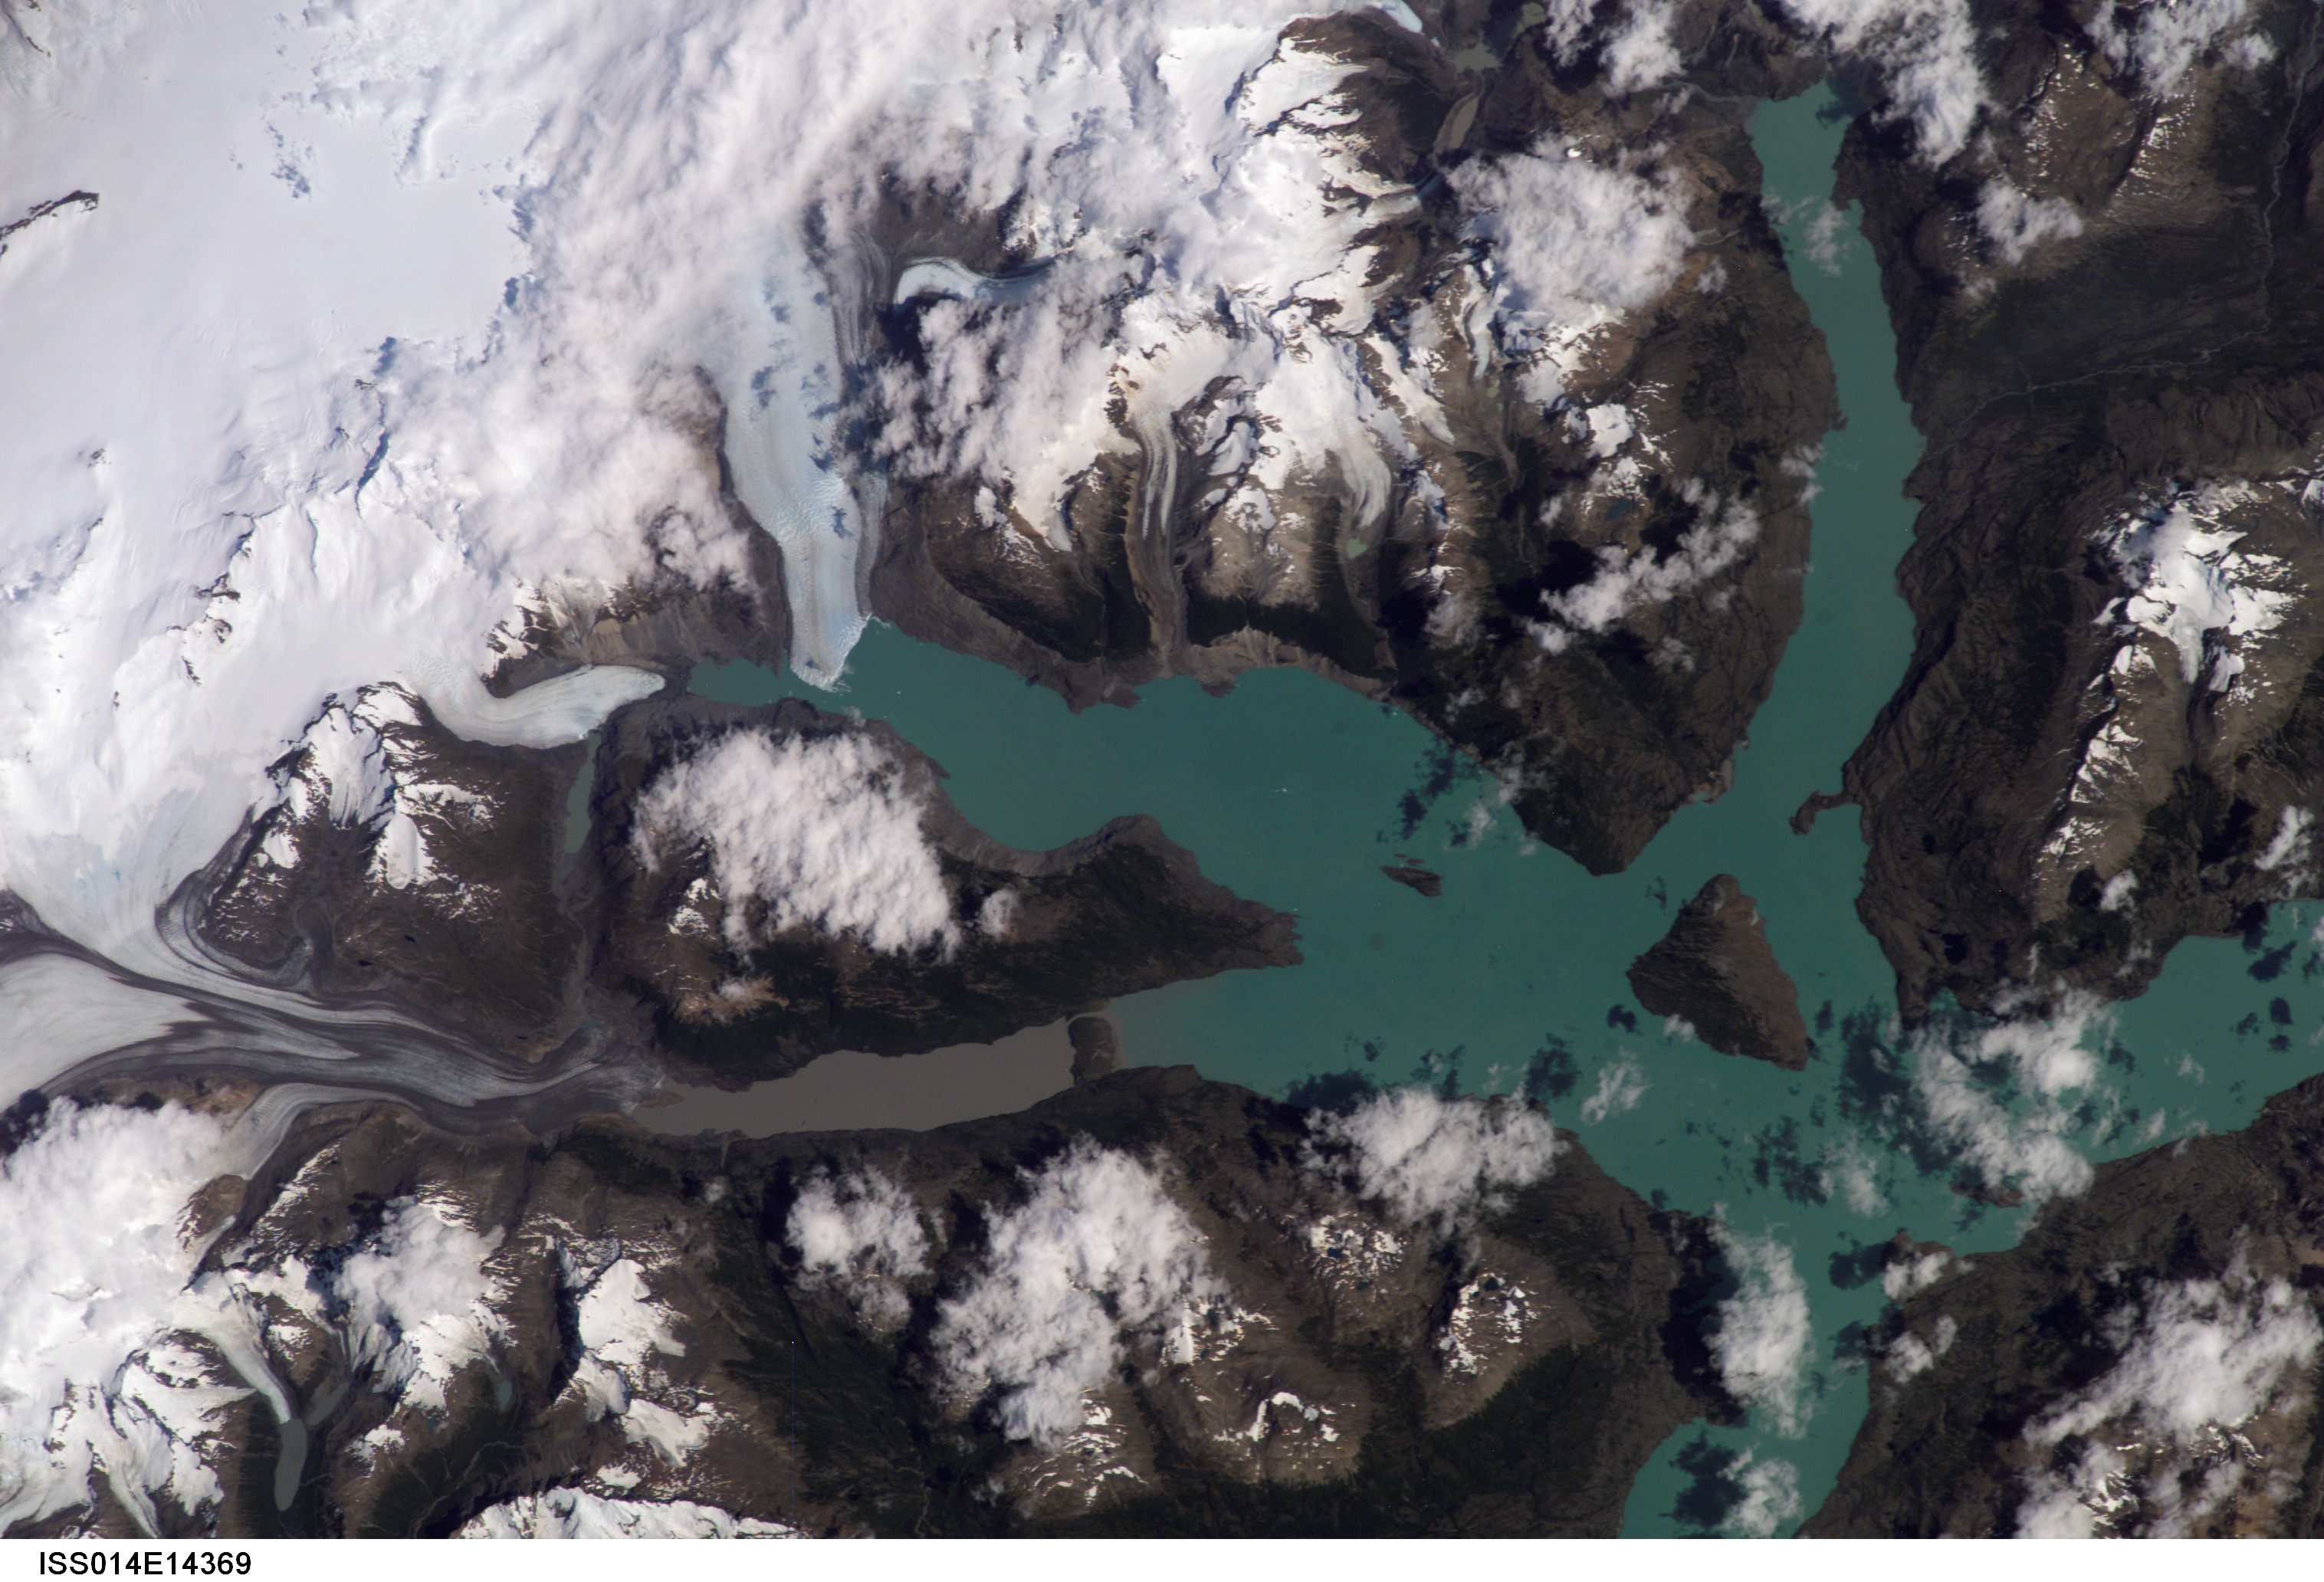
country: CHILE
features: L. O'HIGGINS, GL., CHICO GL.
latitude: -48.5
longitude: -73.0
